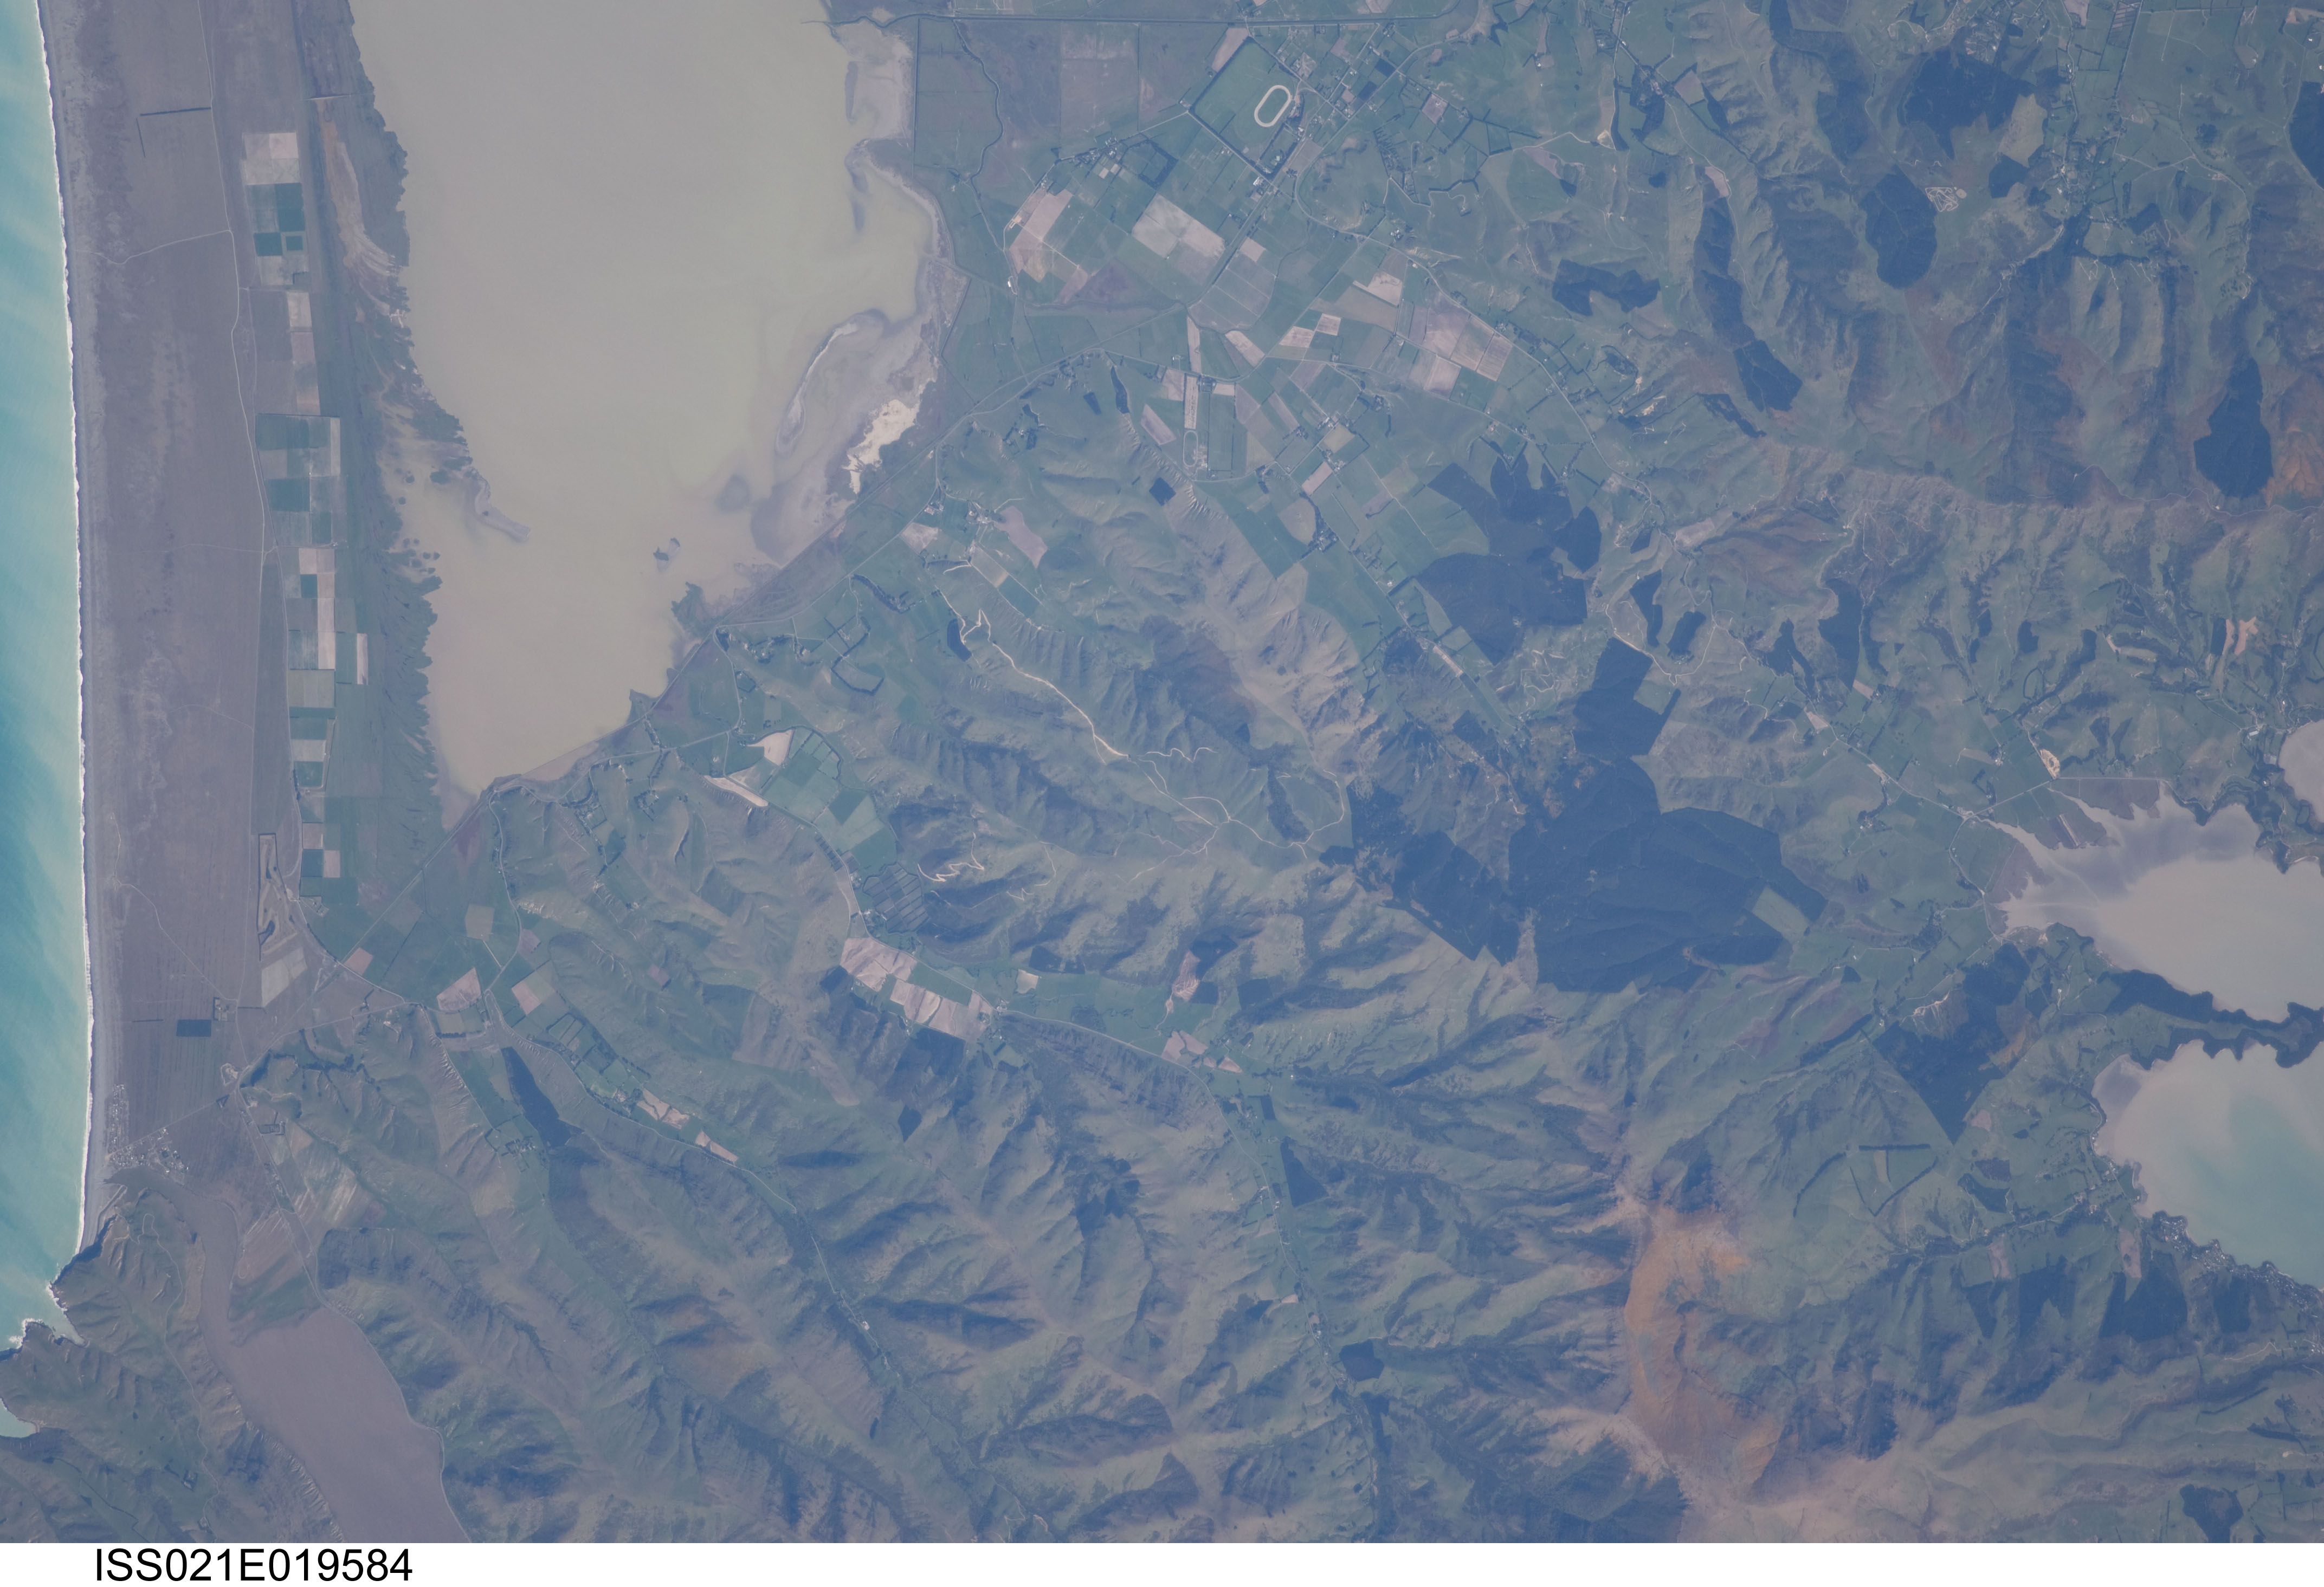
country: NEW ZEALAND-SI
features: BIRDLINGS FLAT, L. ELLESMERE, KAITORETE SPIT
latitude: -43.7
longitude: 172.7
